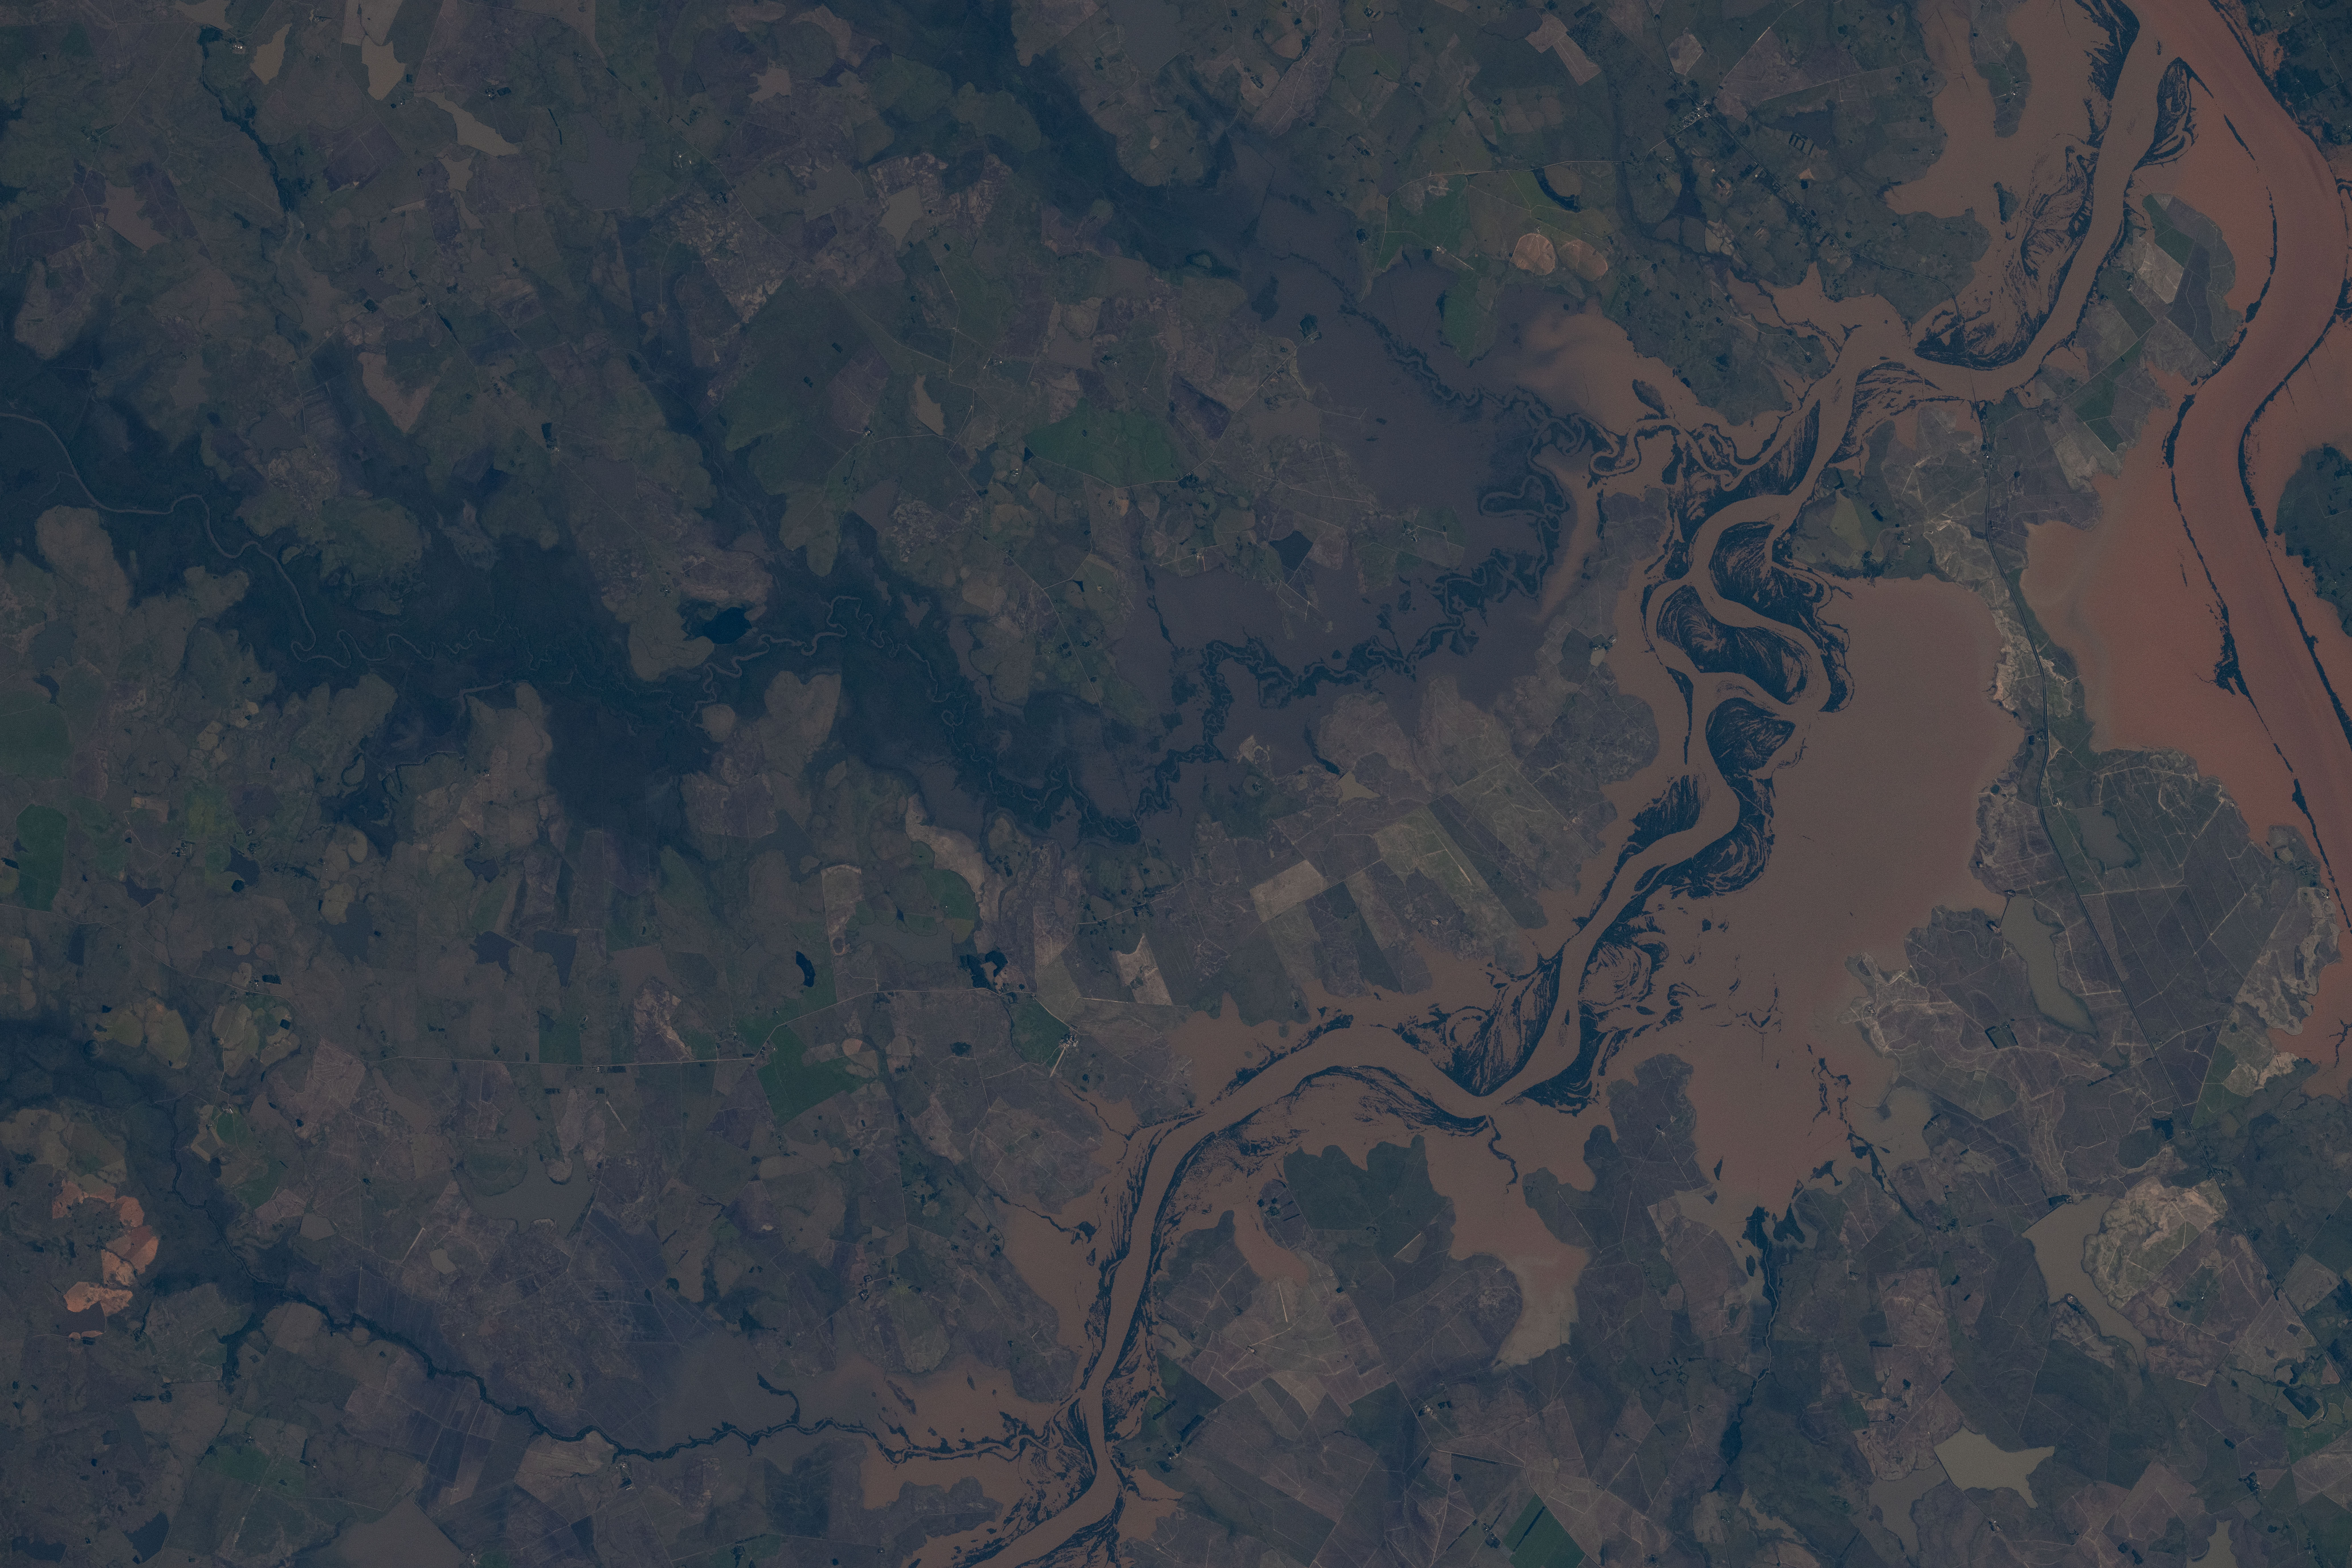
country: BRAZIL
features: URUGUAY RIVER, IBICUI RIVER, FLOODING, AGRICULTURE
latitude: -29.5
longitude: -56.5
